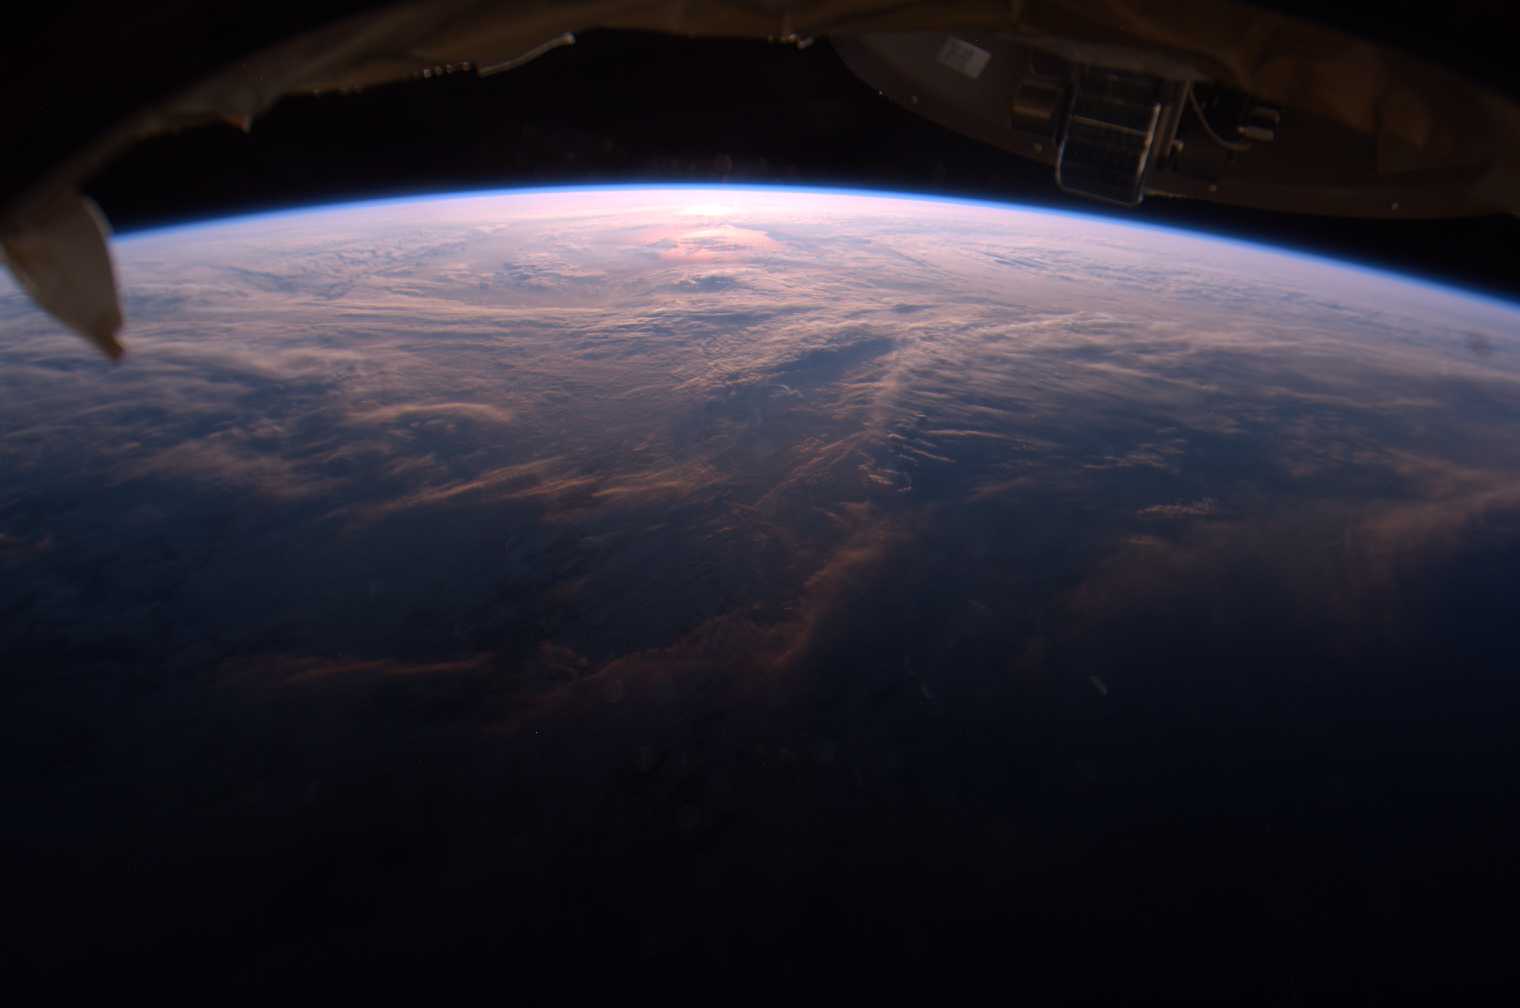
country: TURKEY
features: COASTLINE, HIGH CLOUDS
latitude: 40.0
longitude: 42.0
